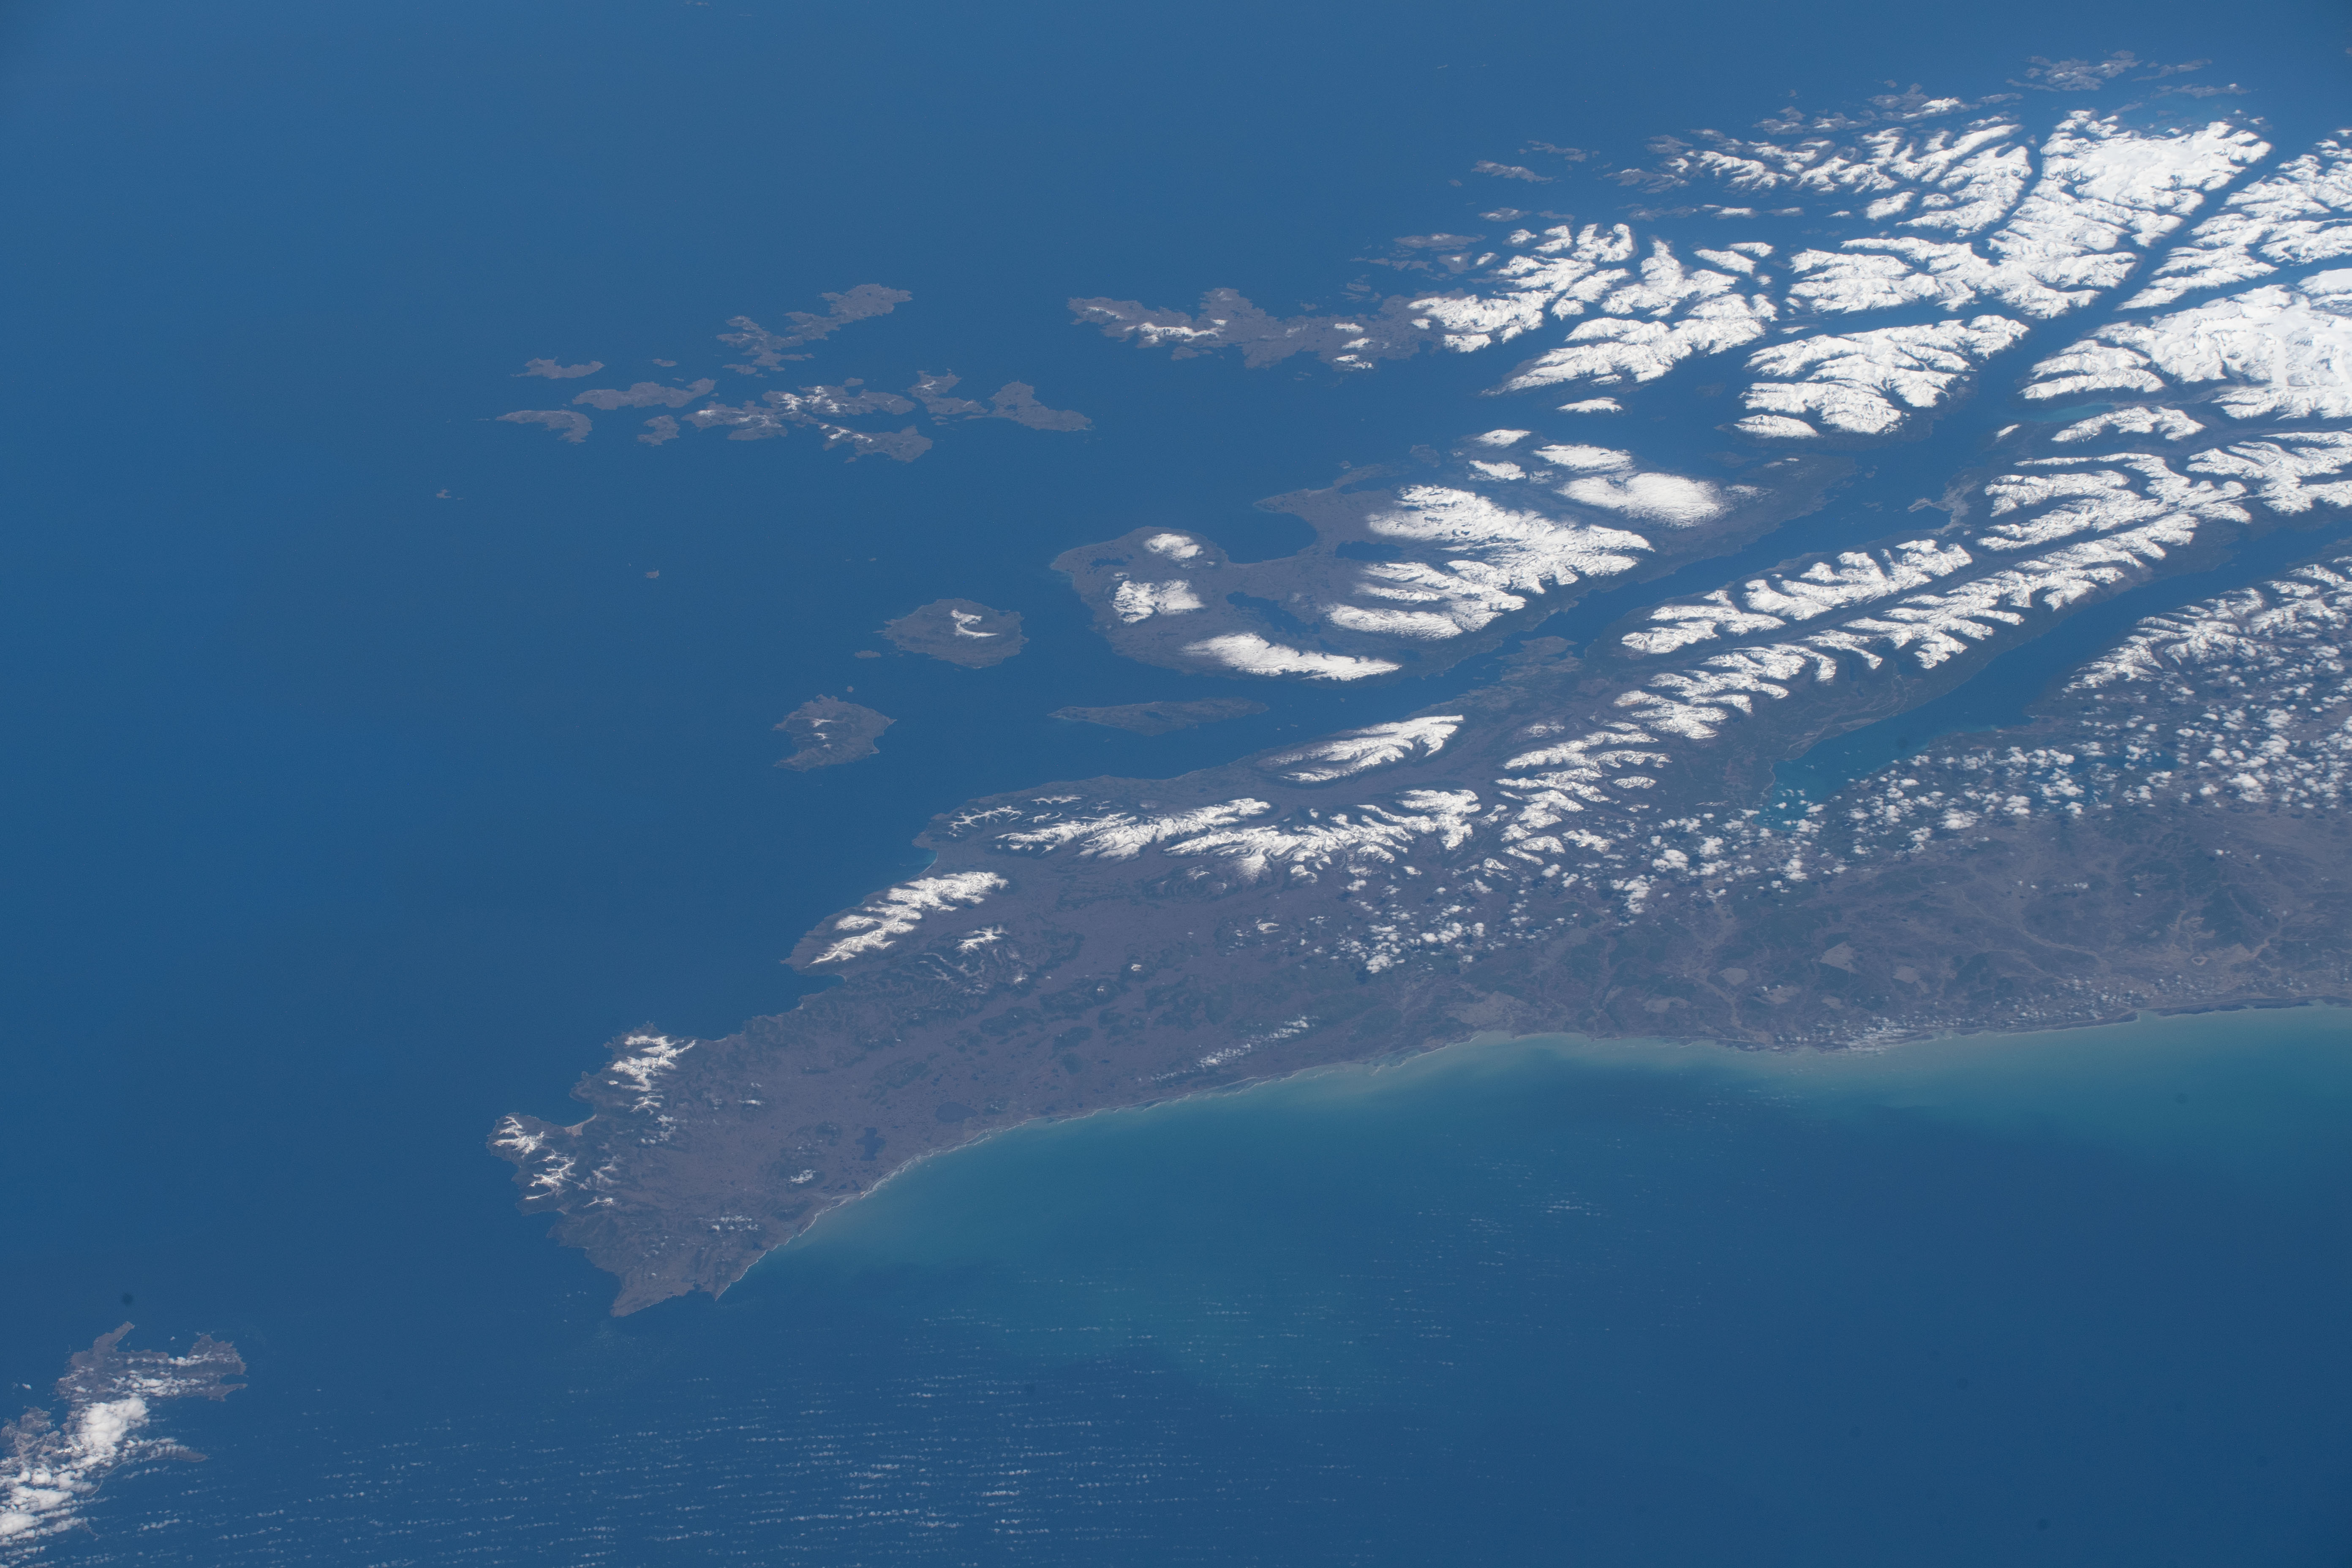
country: ARGENTINA
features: TIERRA DEL FUEGO, MONTE DARWIN, CAMI LAKE, BEAGLE CHANNEL
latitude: -54.9
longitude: -67.1
